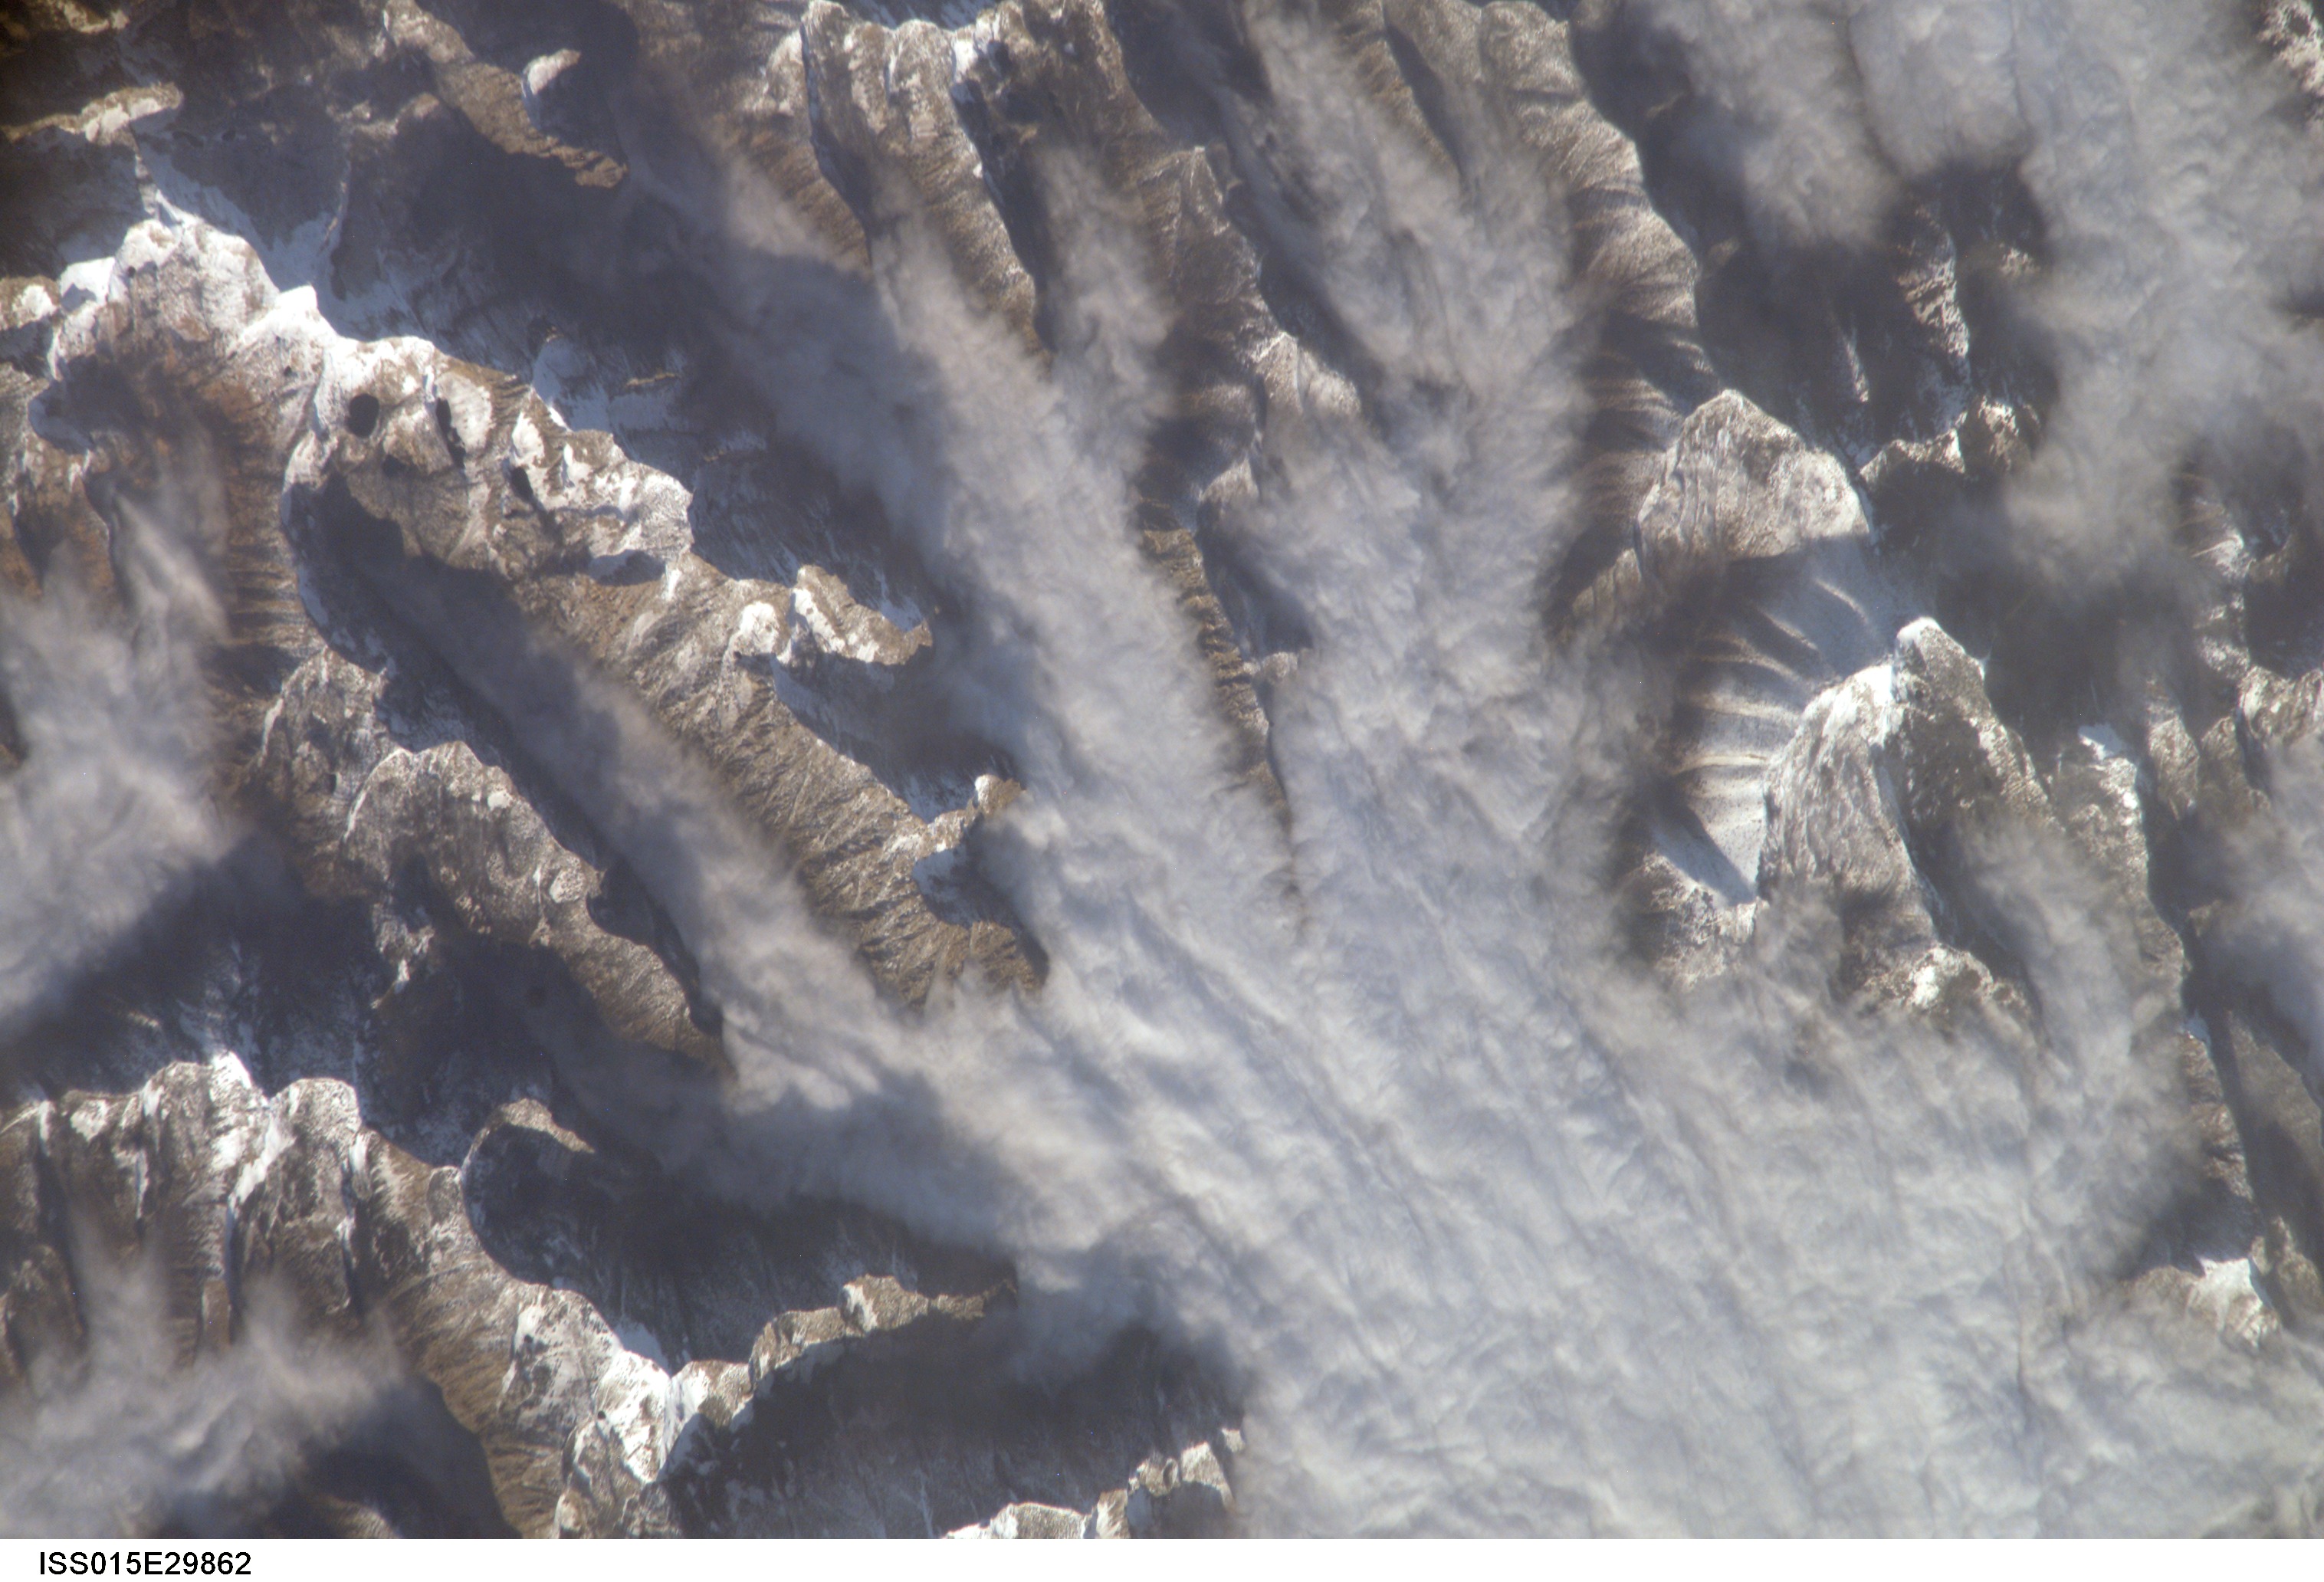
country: USA-IDAHO
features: SAWTOOTH RANGE, SNOW, CIRQUES
